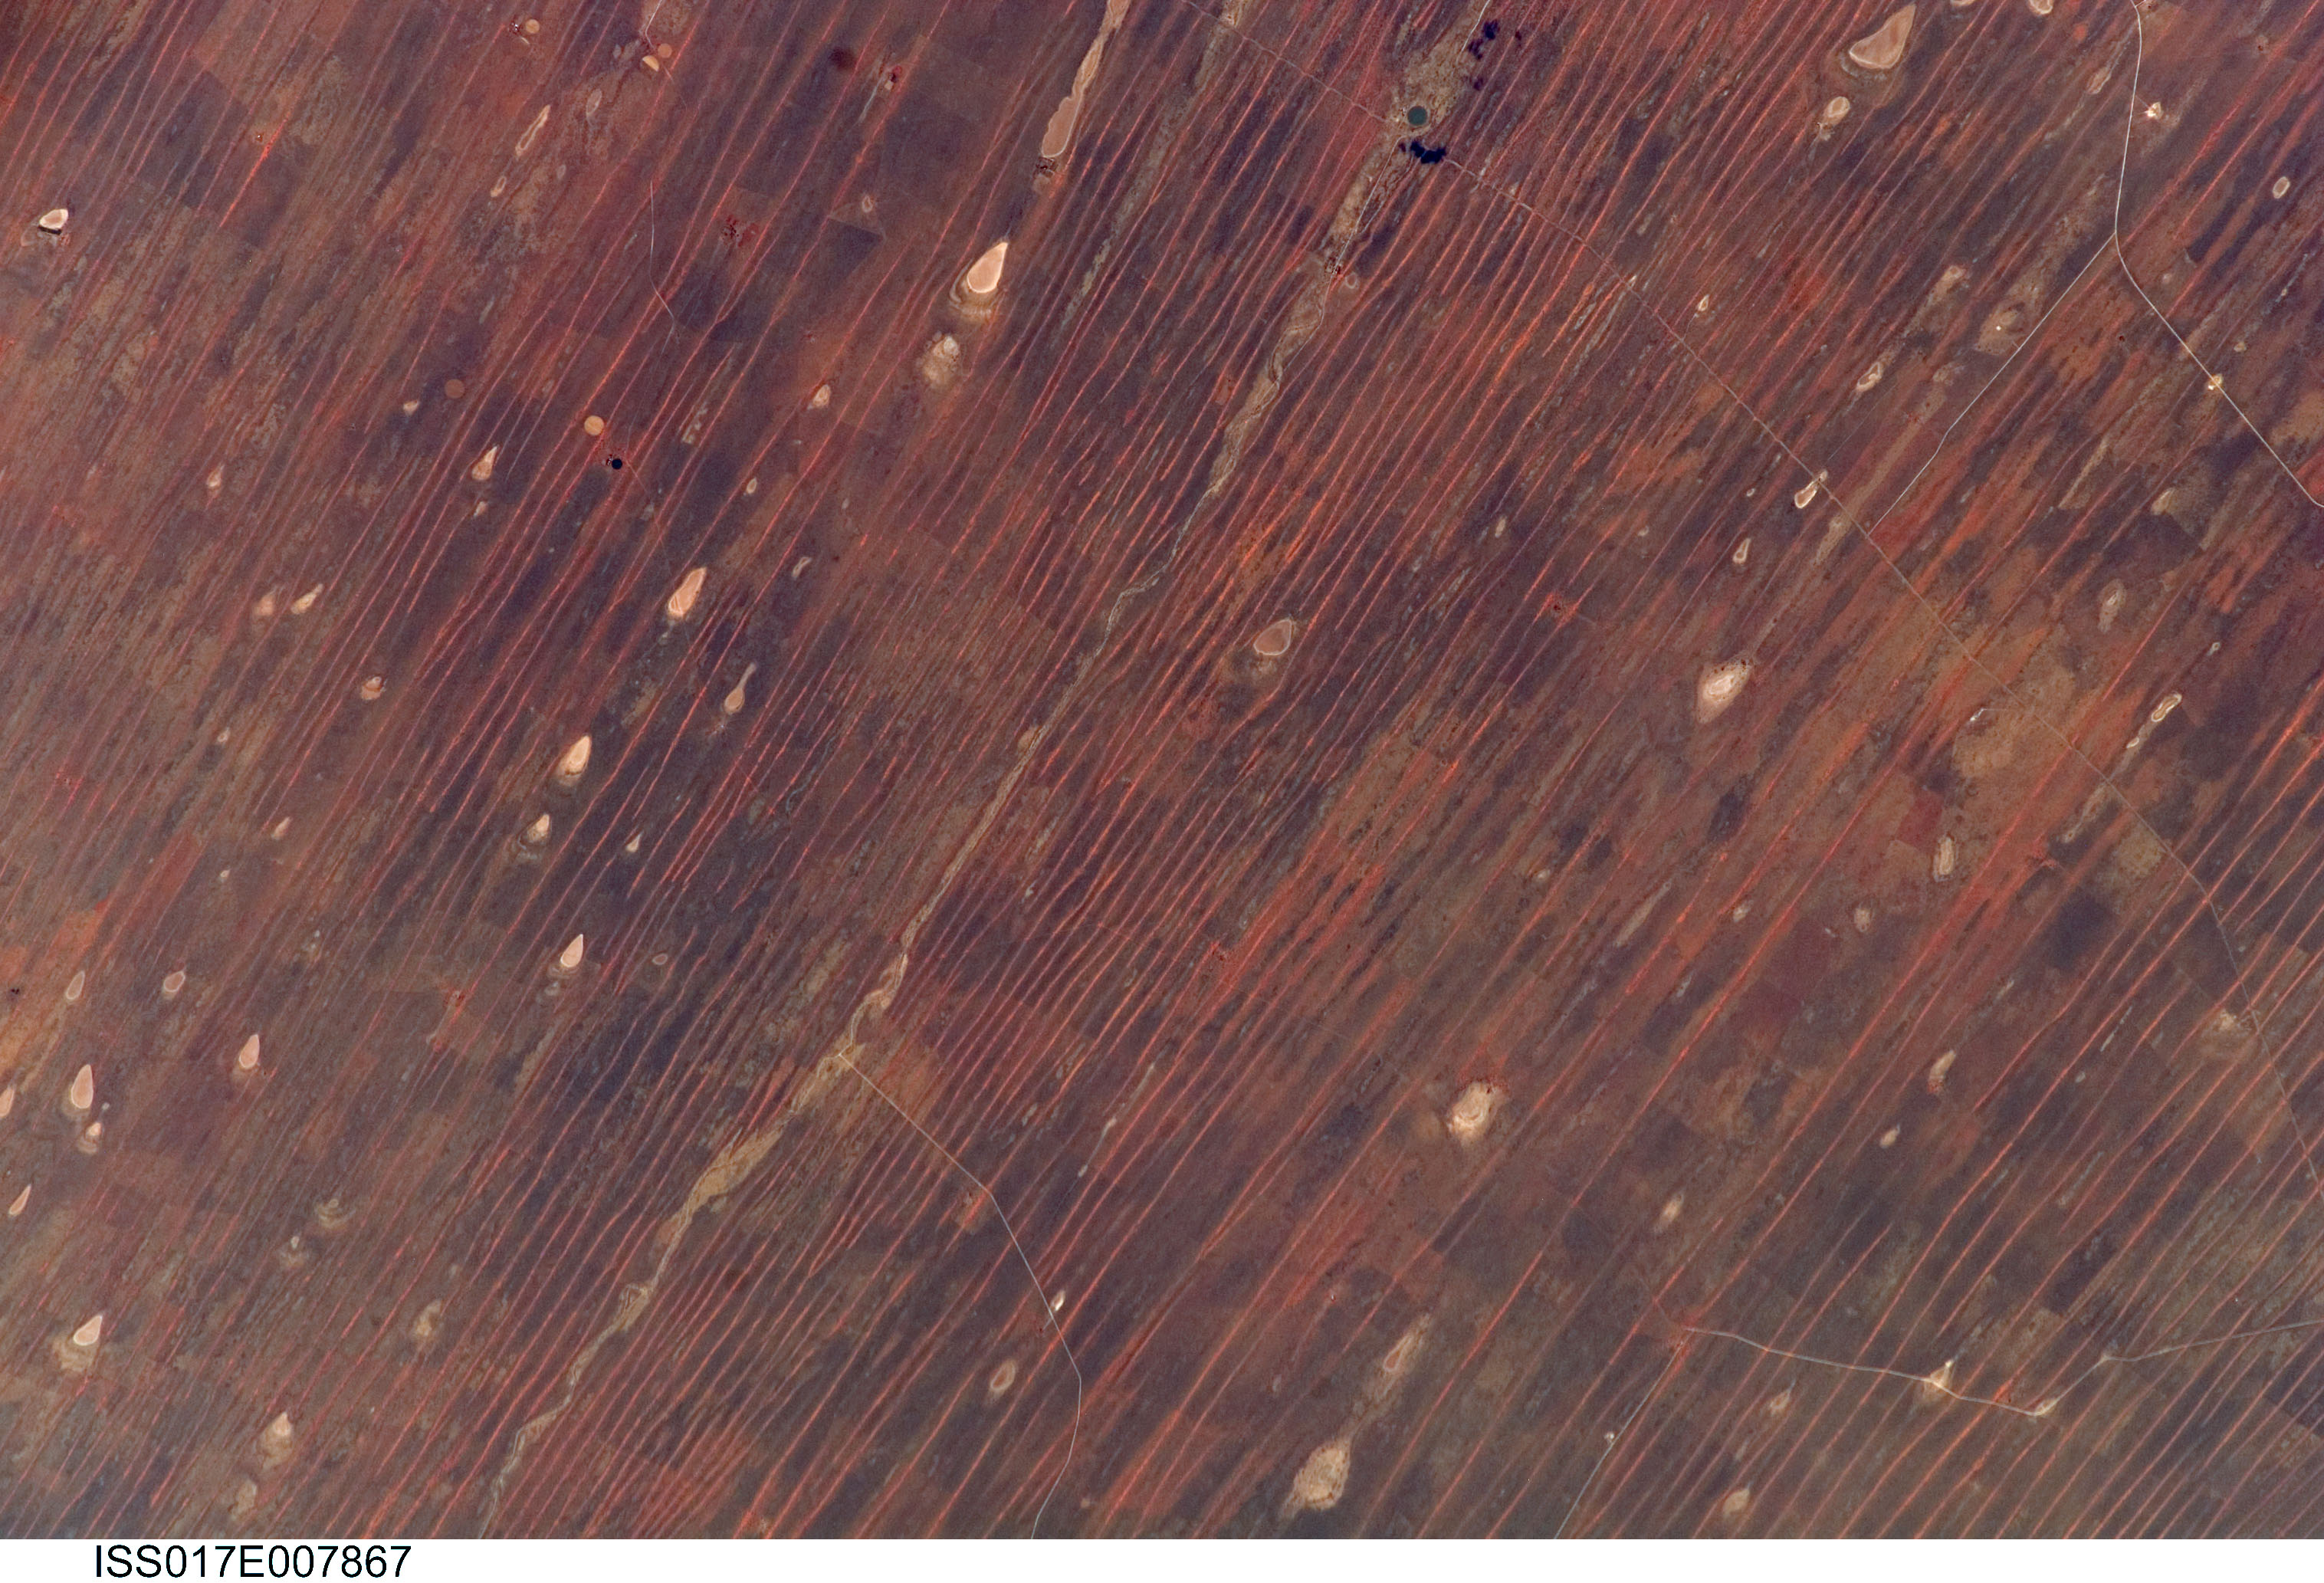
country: NAMIBIA
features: KALAHARI DESERT, ROADS, SALT PANS
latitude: -24.3
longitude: 18.8
